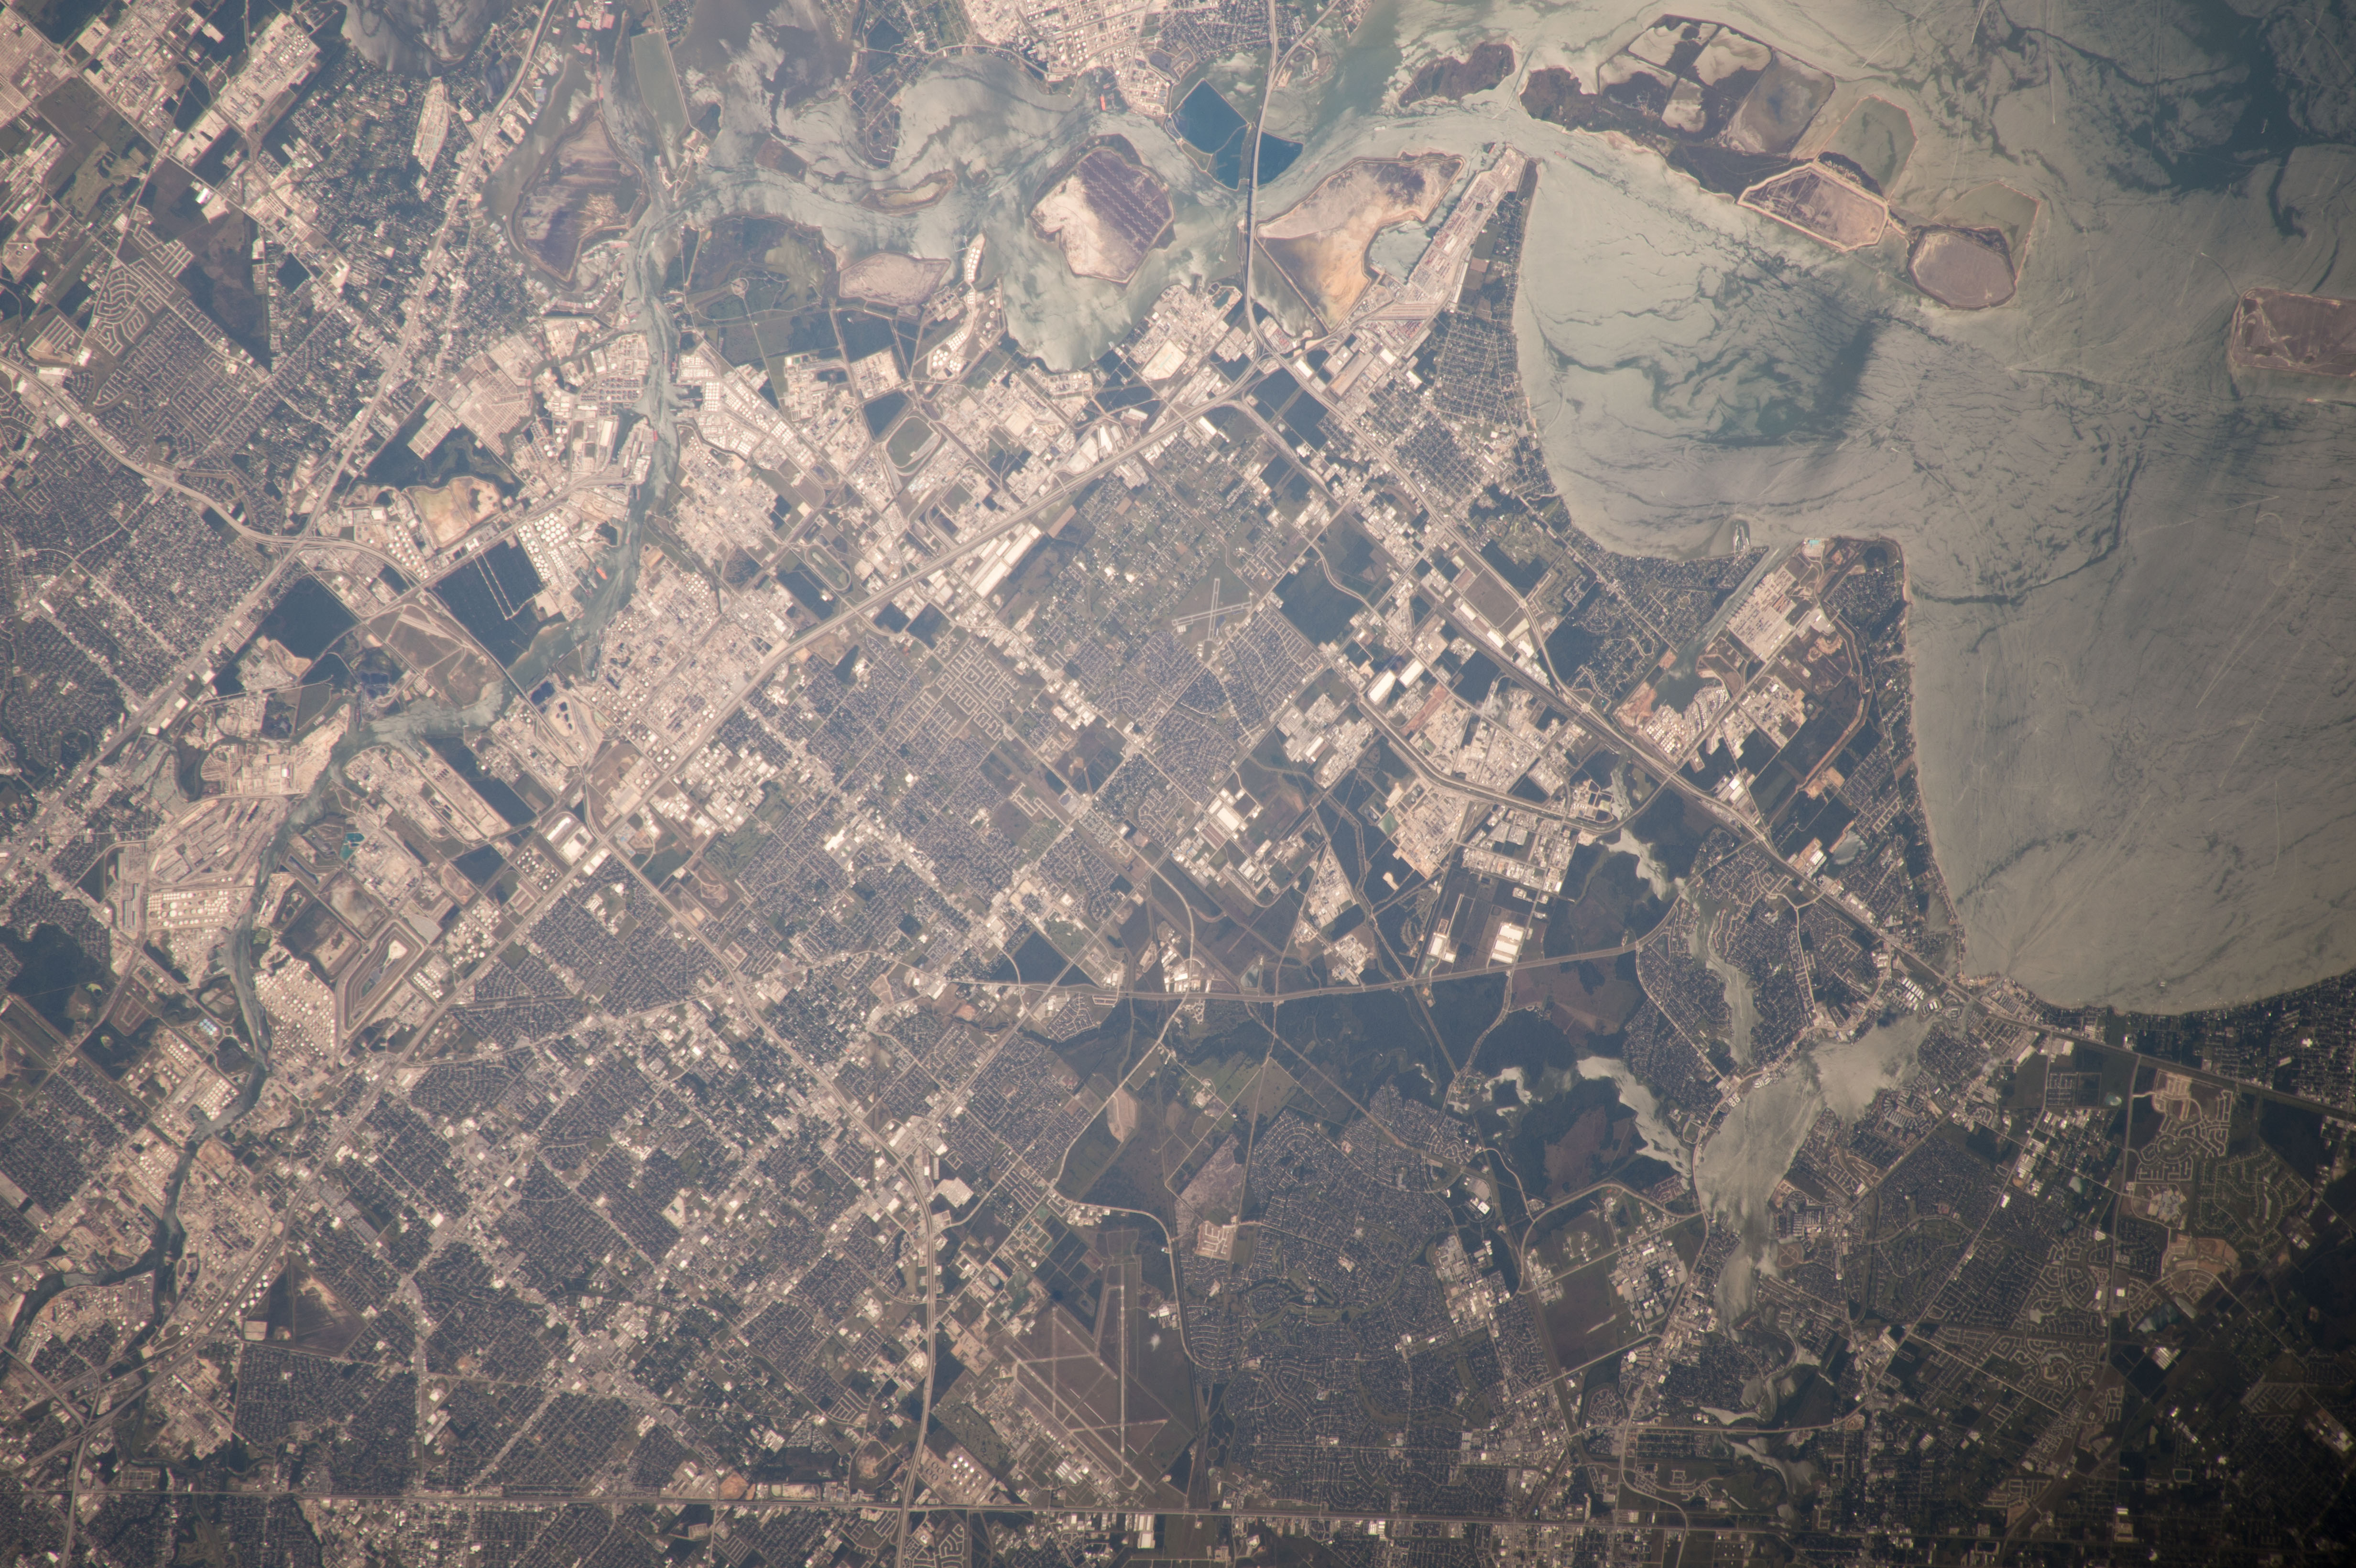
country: USA-TEXAS
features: TRINITY B., BAYTOWN, LA PORTE, DEER PARK
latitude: 29.7
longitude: -95.1
